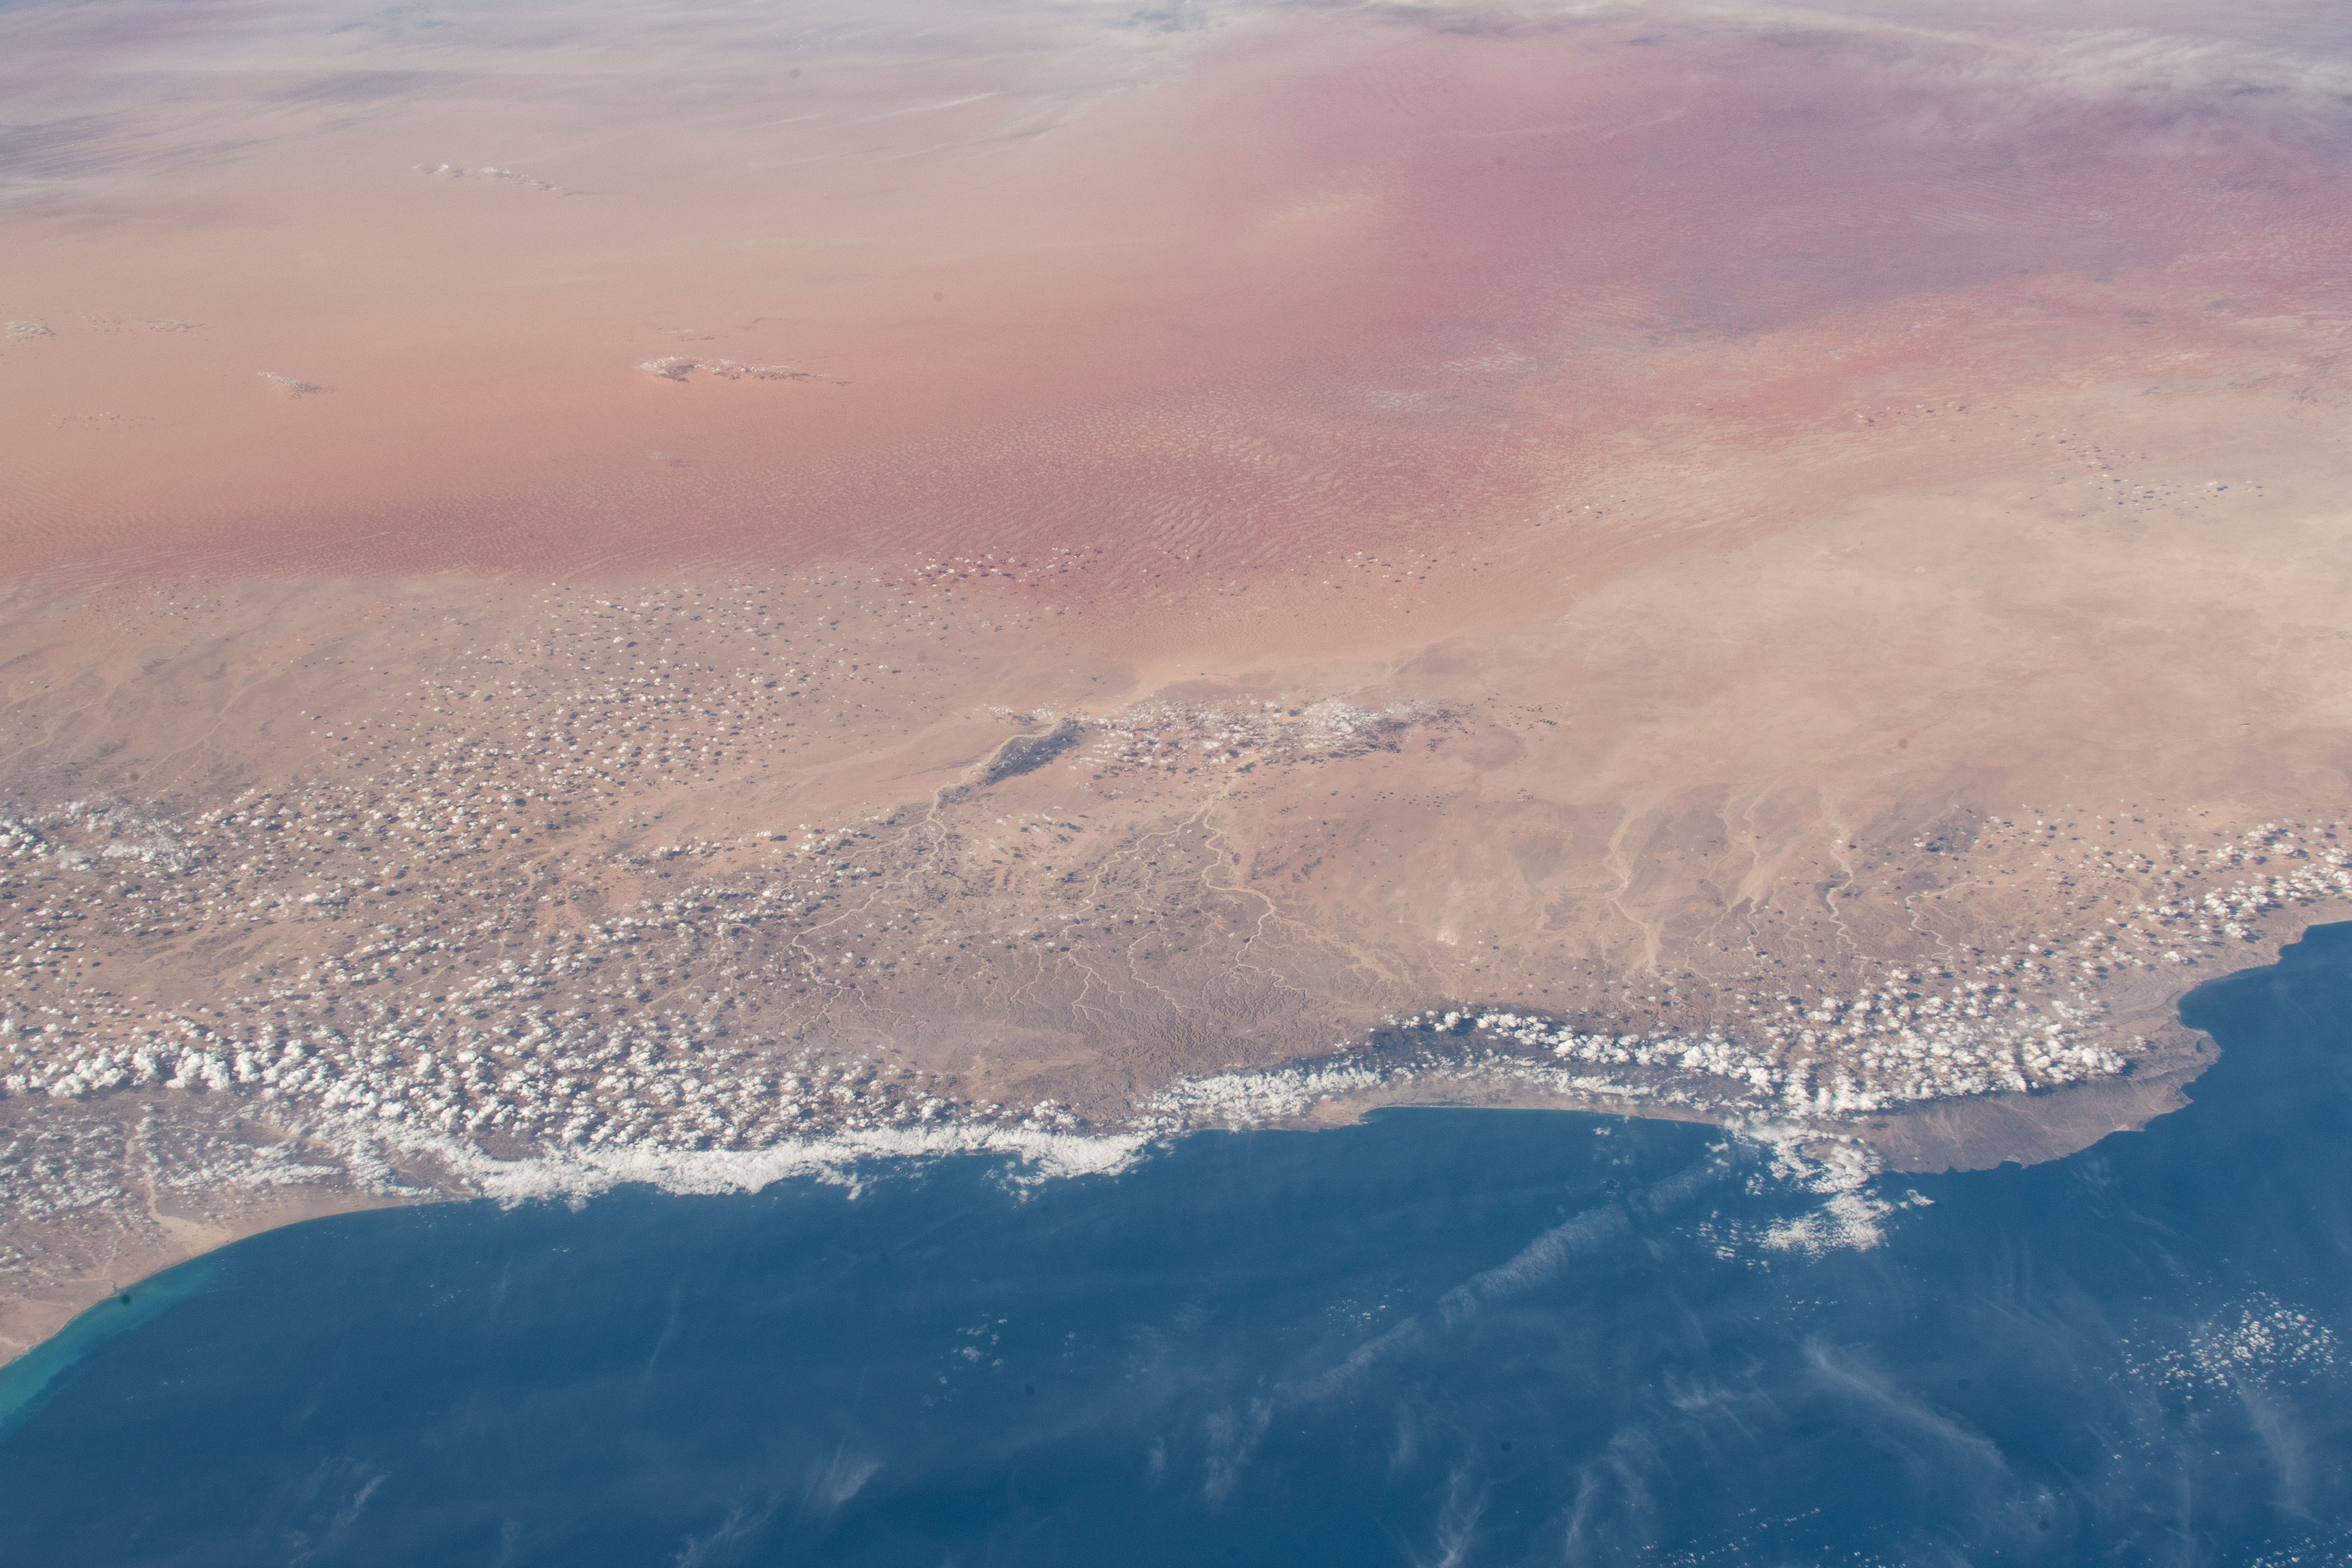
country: OMAN
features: RUB' AL KHALI DESERT, OMAN
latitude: 18.0
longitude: 53.5
